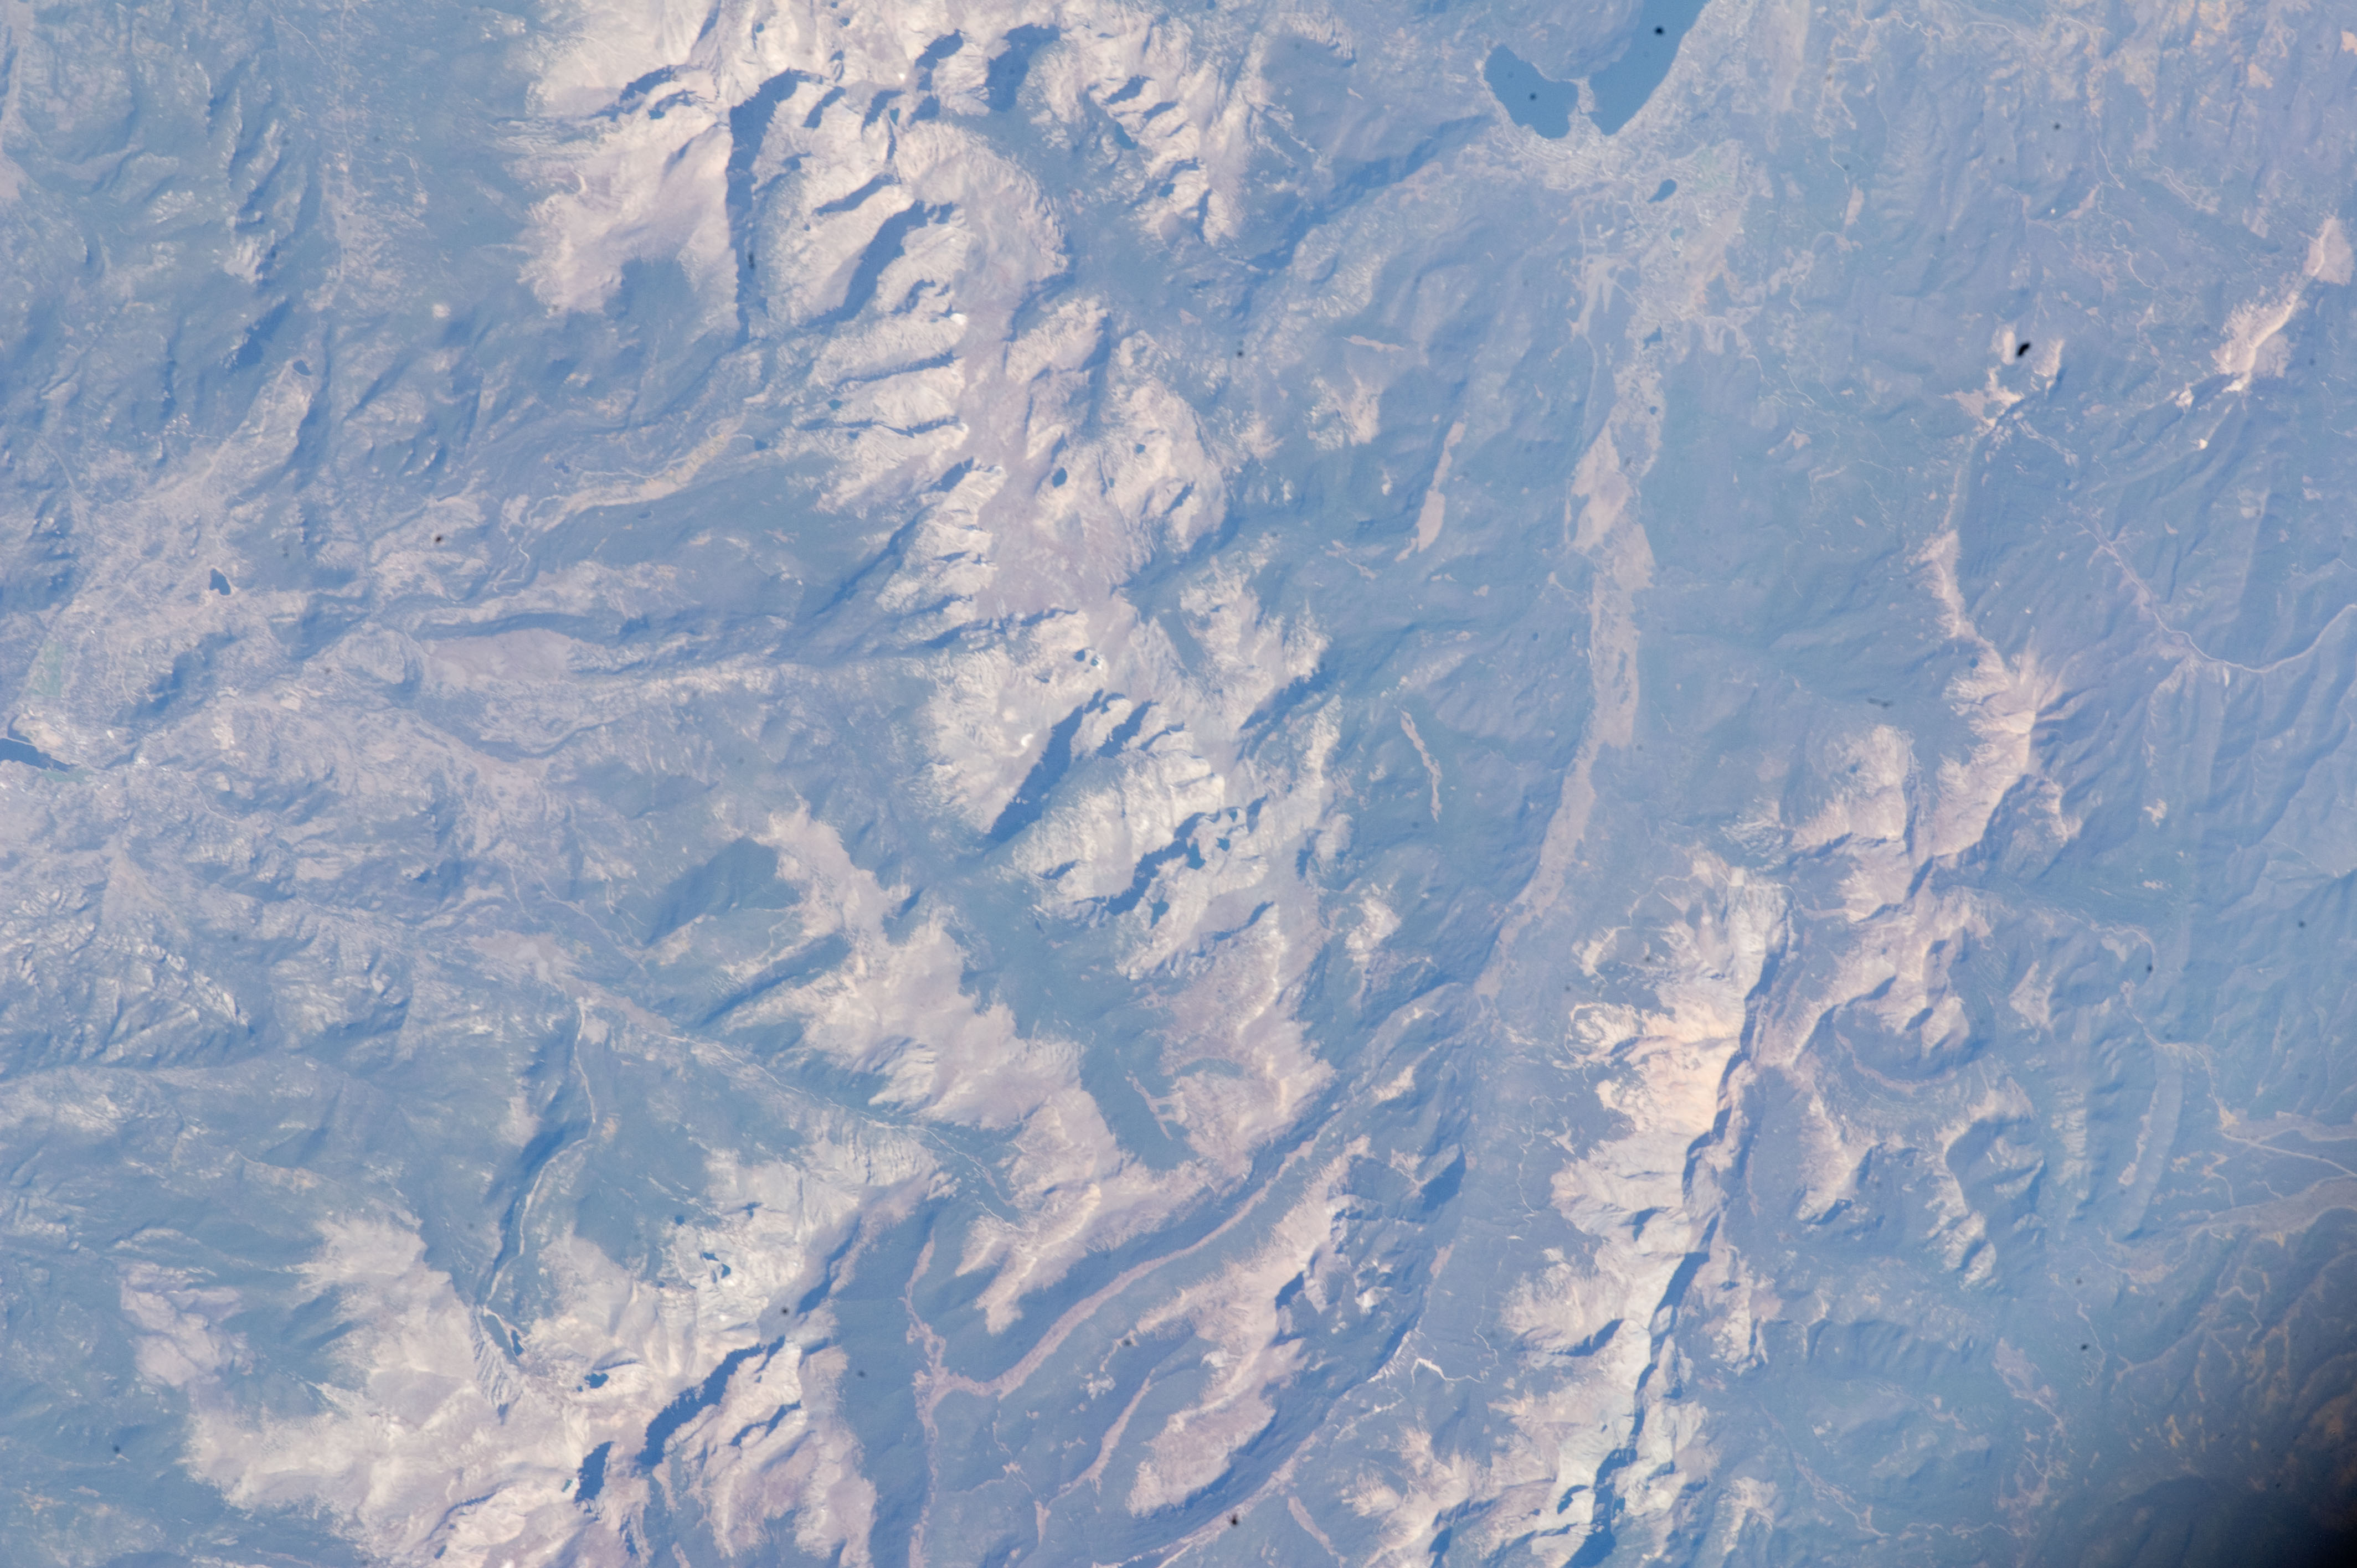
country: USA-COLORADO
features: NIWOT RIDGE, MT. IDA, ROCKY MTS., FOR., RAVINES, SHADOW MOUNTAIN L.
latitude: 40.4
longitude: -105.8
